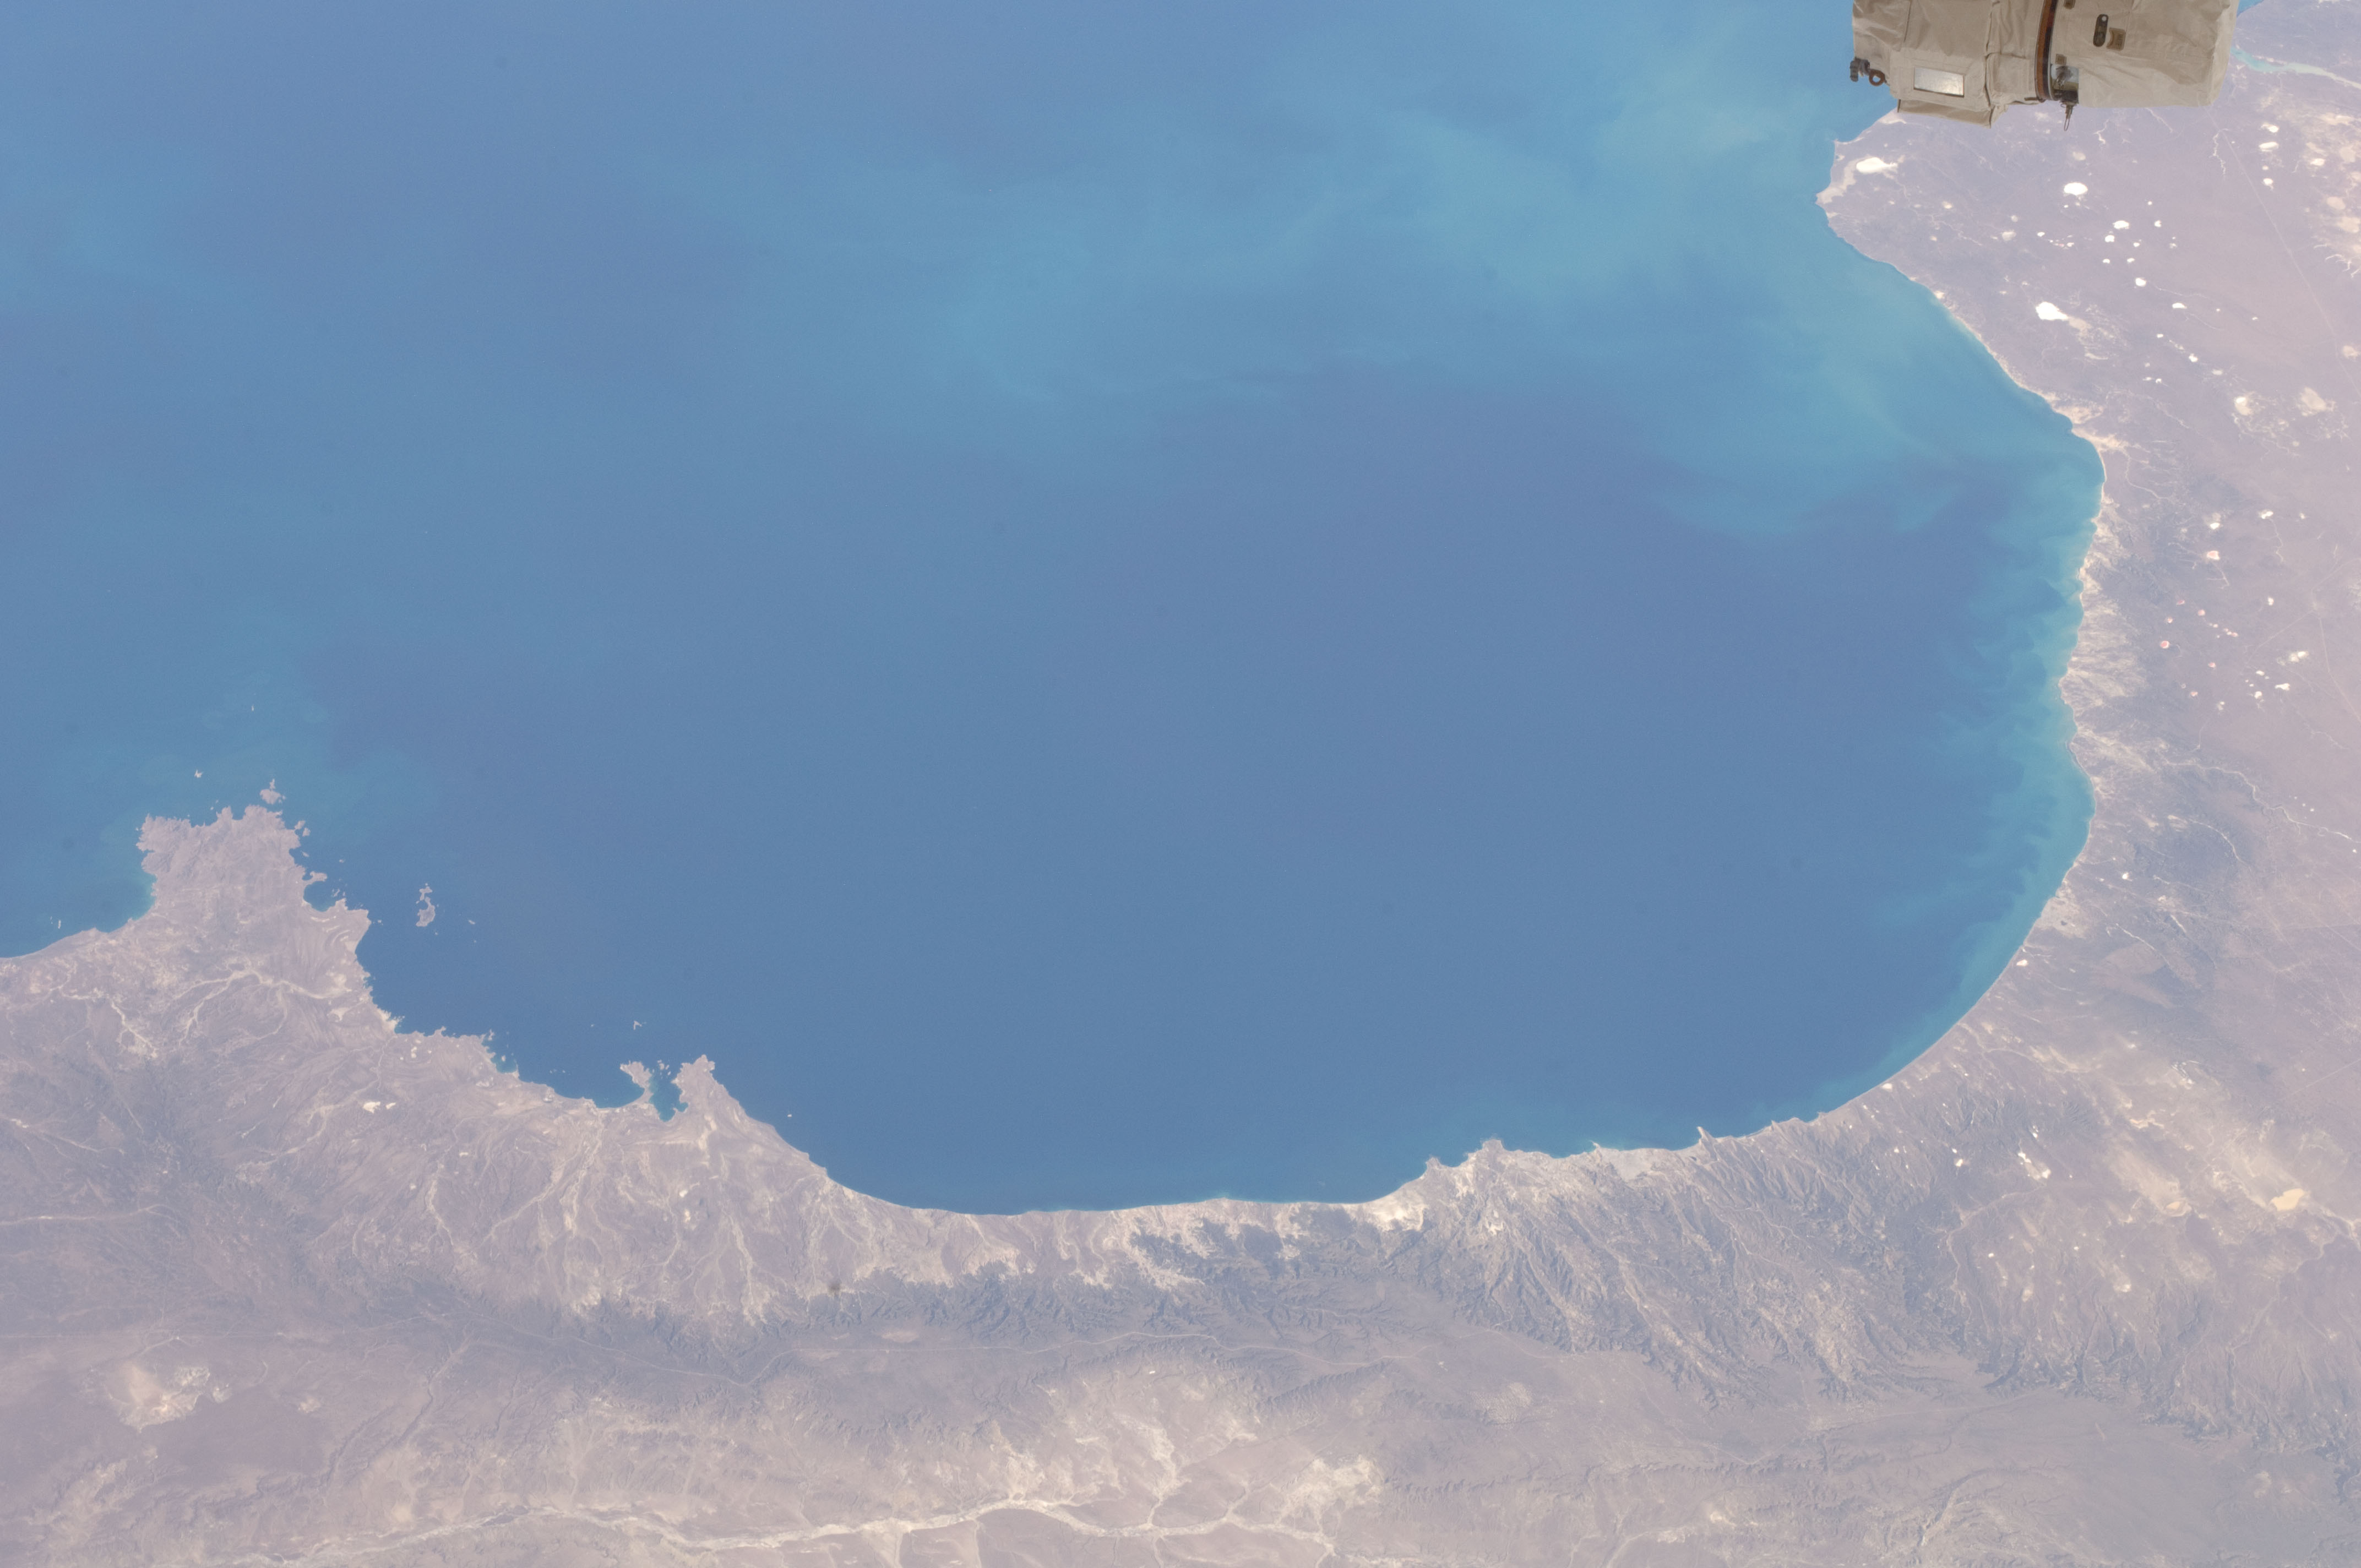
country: ARGENTINA
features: SAN JORGE G., ISS, ATLANTIC O., SEDIMENT
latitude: -46.0
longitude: -67.0
